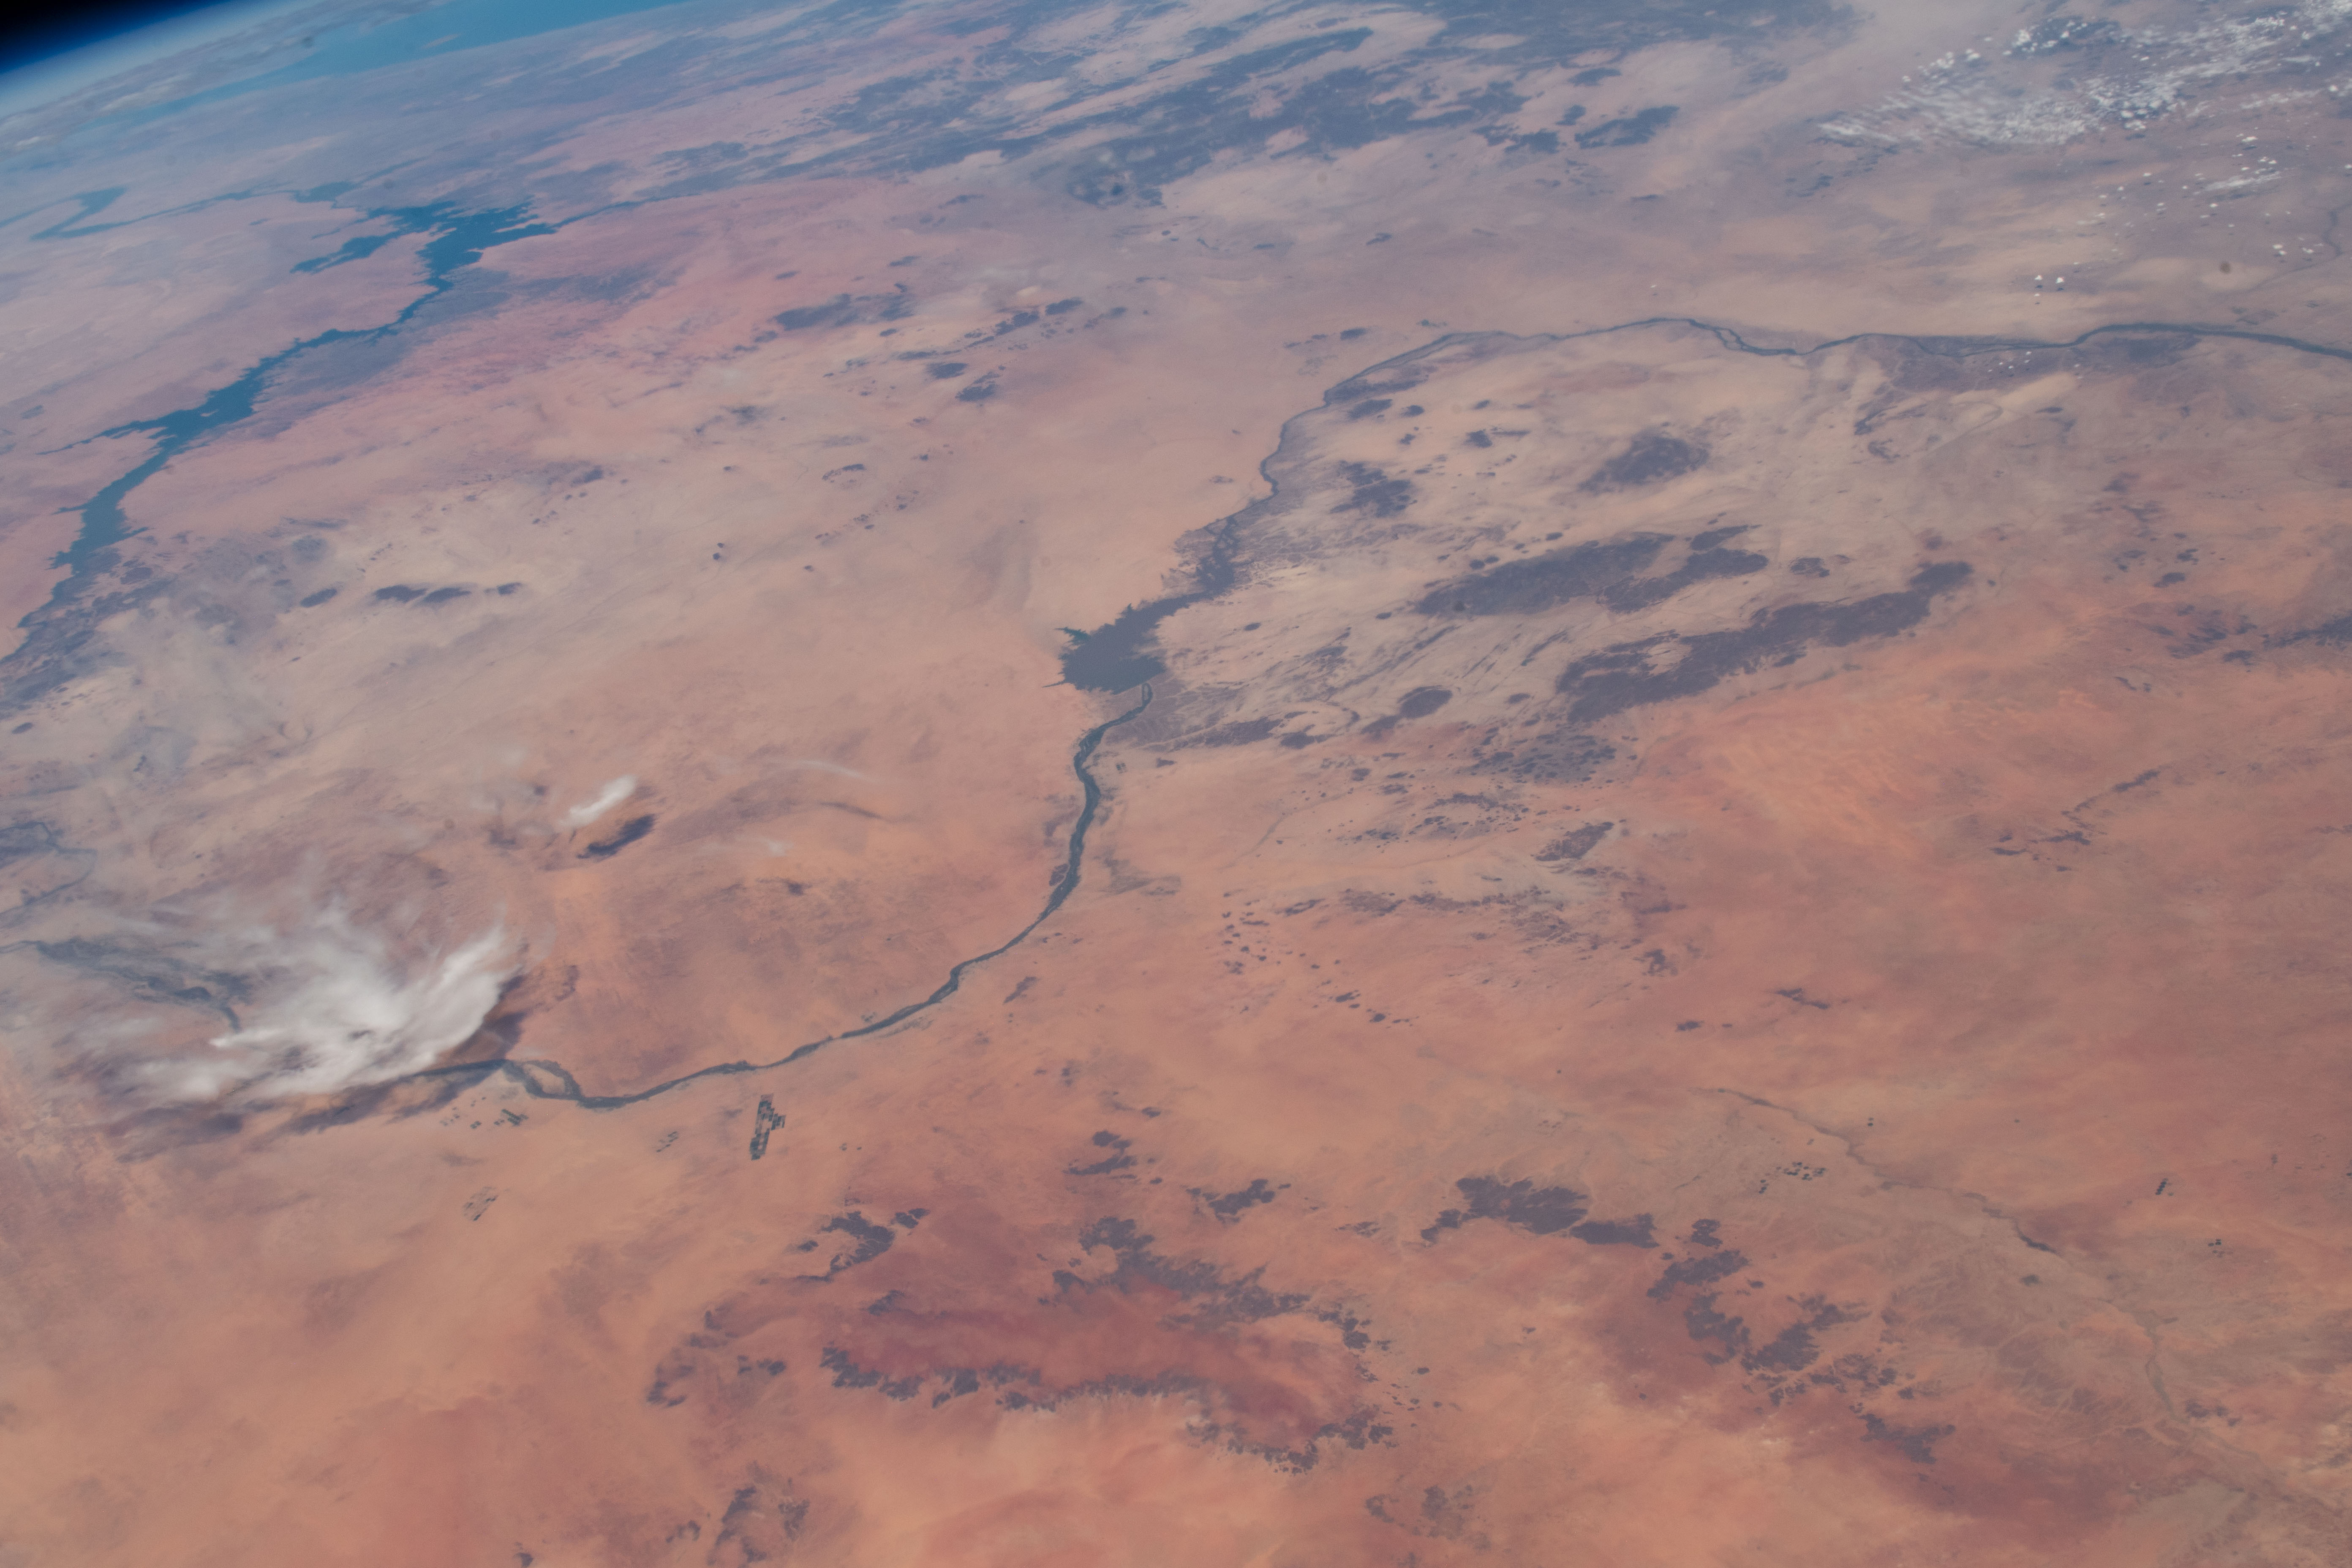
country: SUDAN
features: WHITE NILE RIVER, NUBIAN DESERT, MEROWE RESERVOIR
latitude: 18.5
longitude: 32.0
